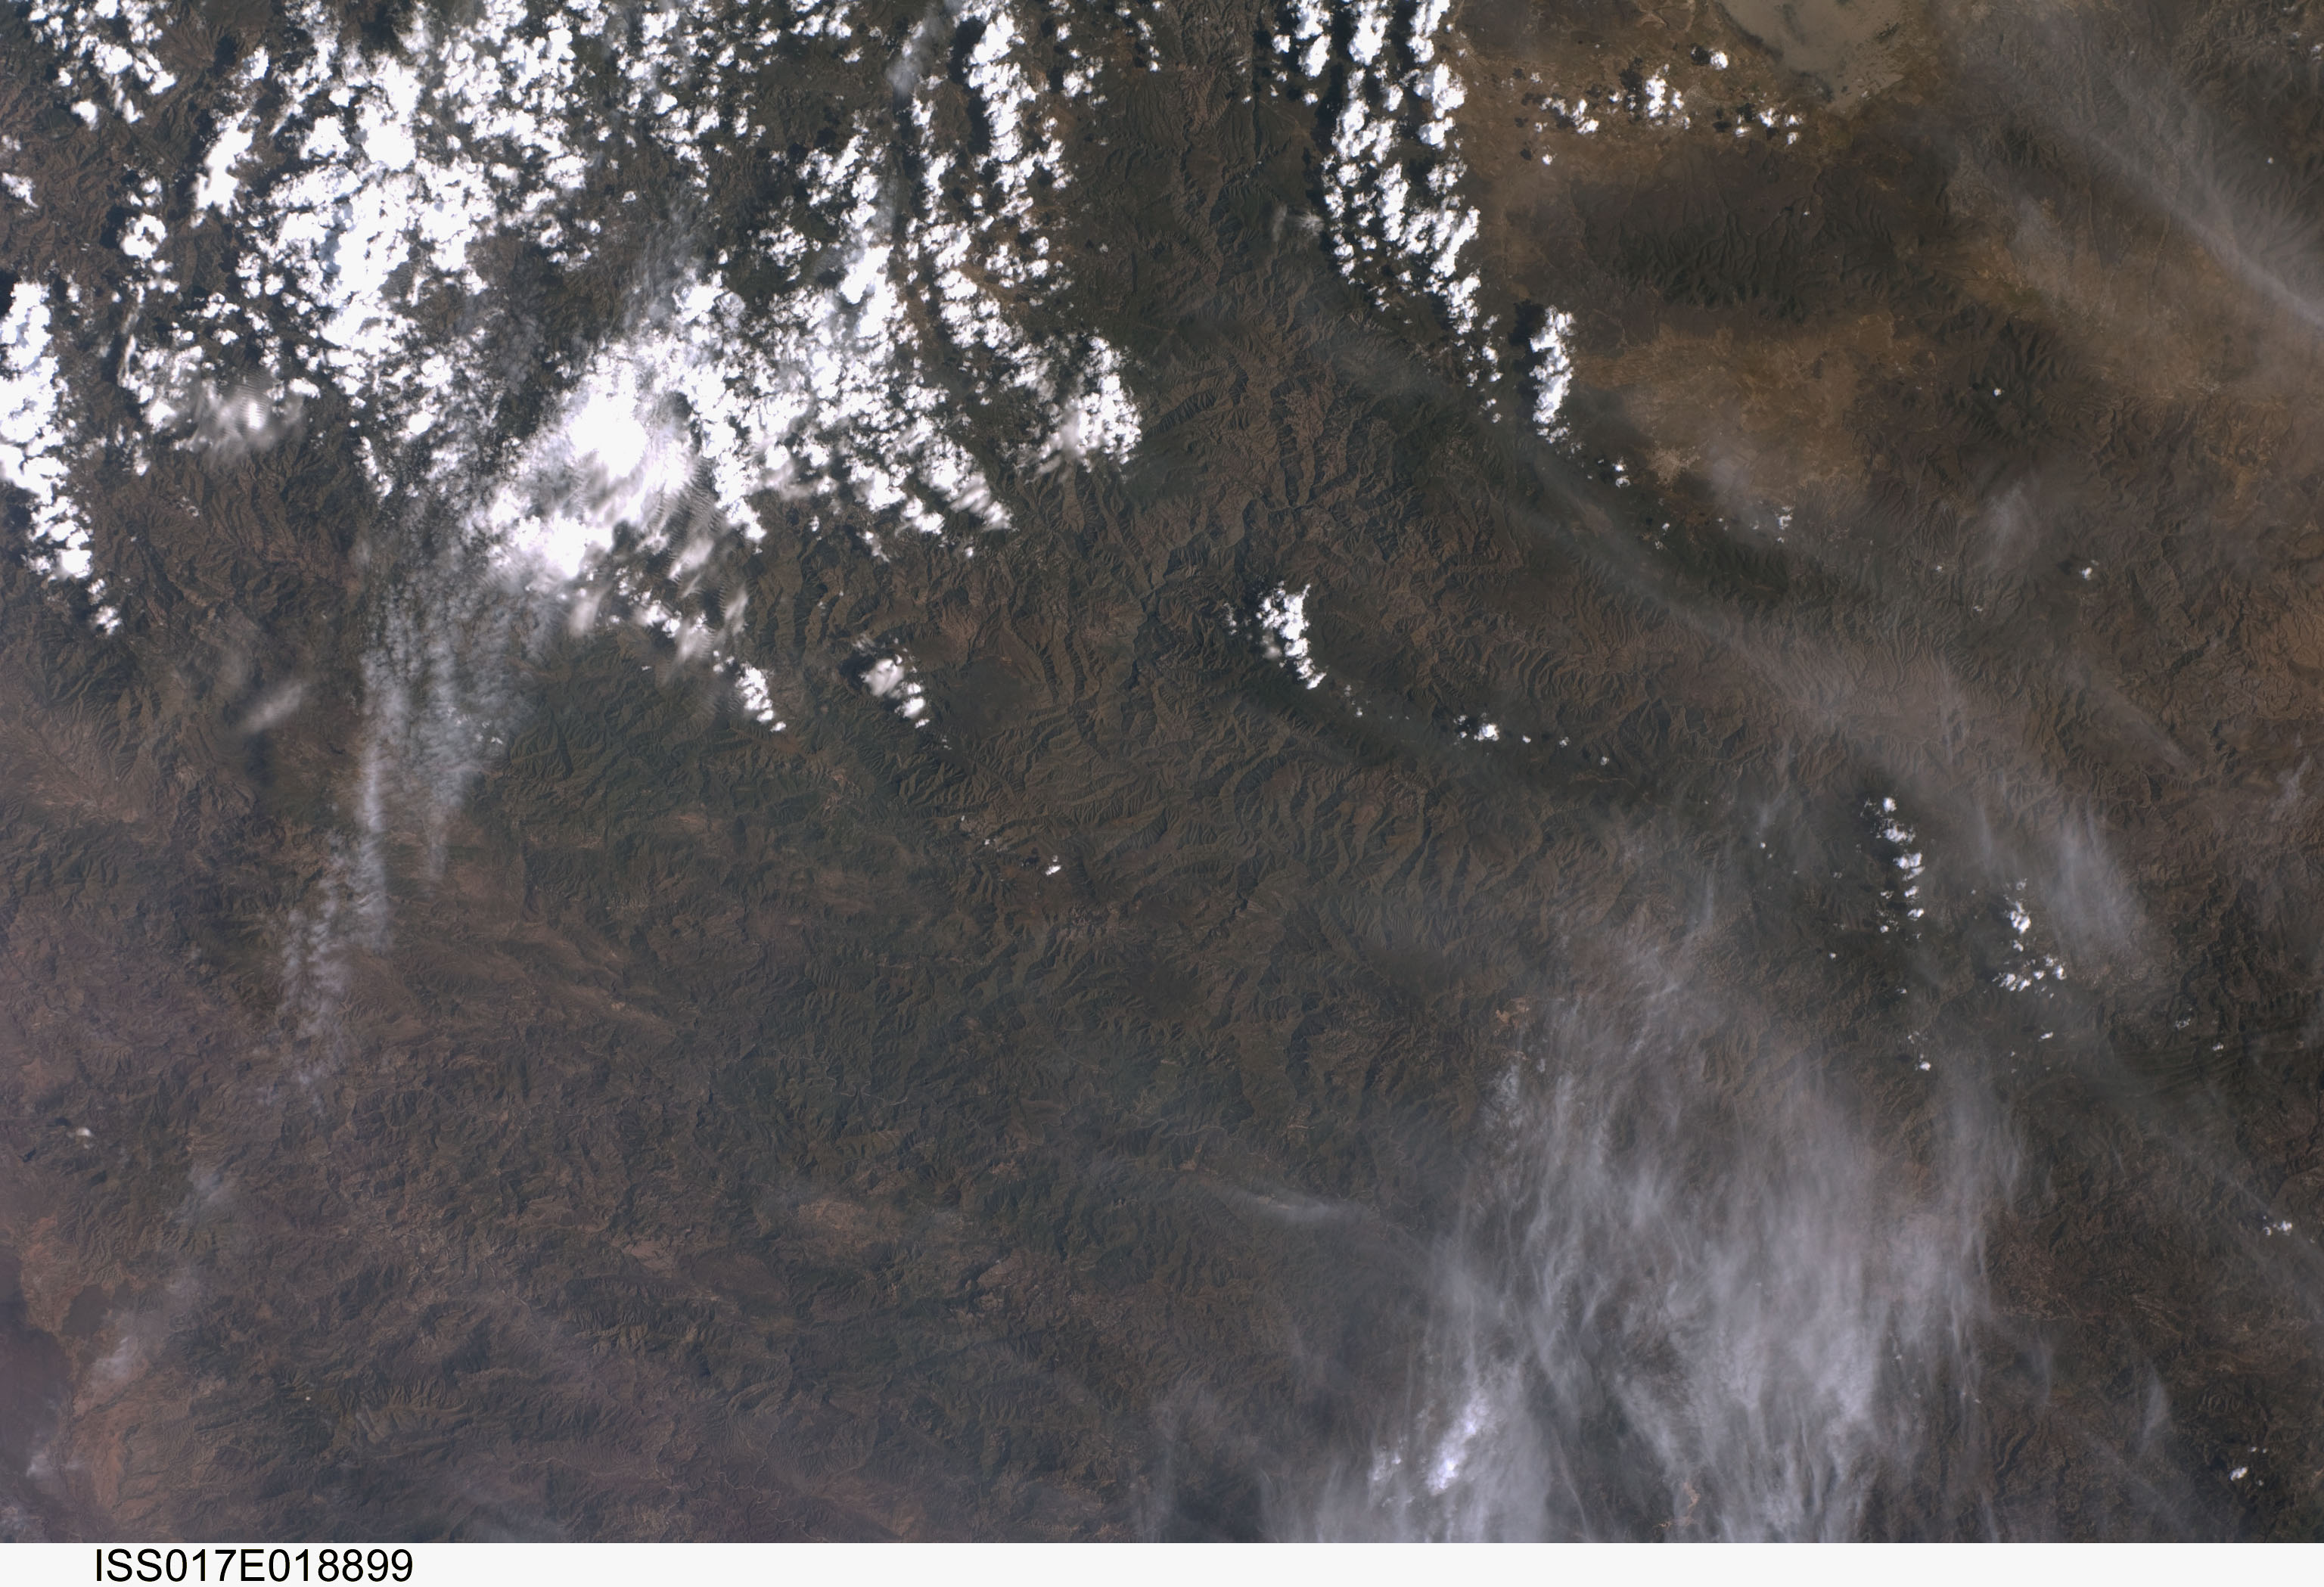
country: MEXICO
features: SIERRA MADRE OCCIDENTAL
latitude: 30.0
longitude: -108.0
